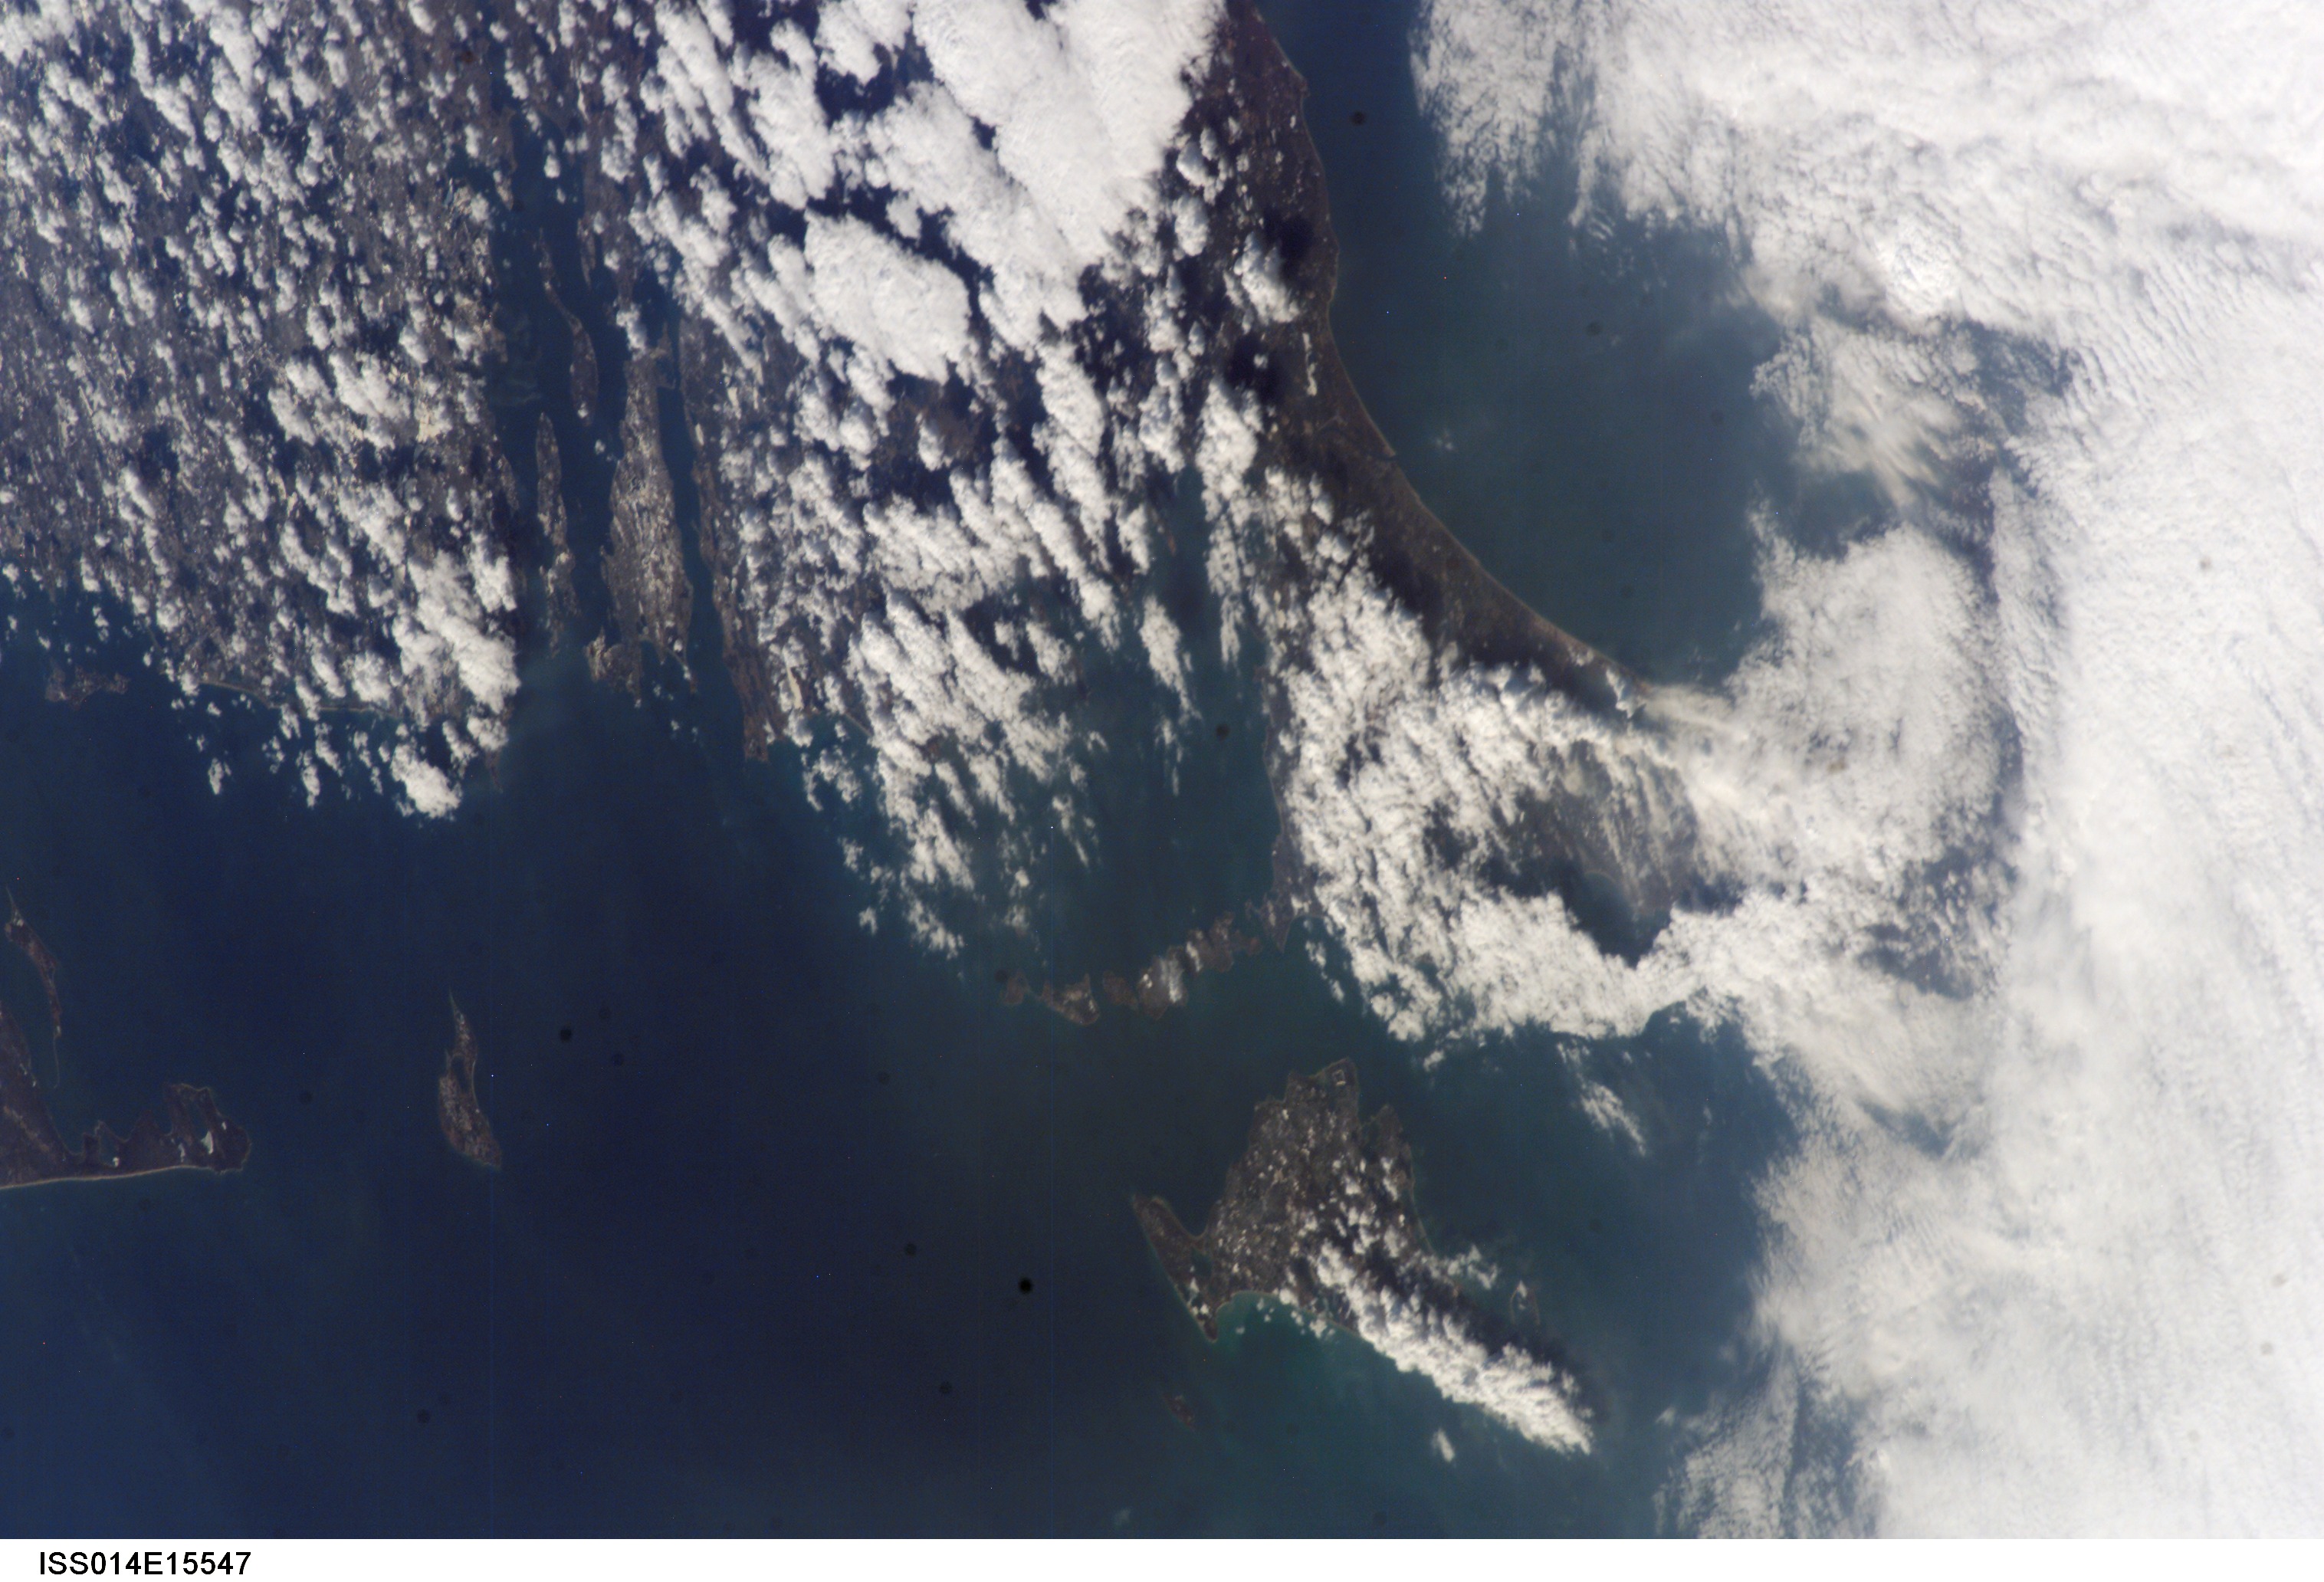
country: USA-MASSACHUSETTS
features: NEWPORT, MARTHAS VINEYARD
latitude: 41.5
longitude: -70.8
